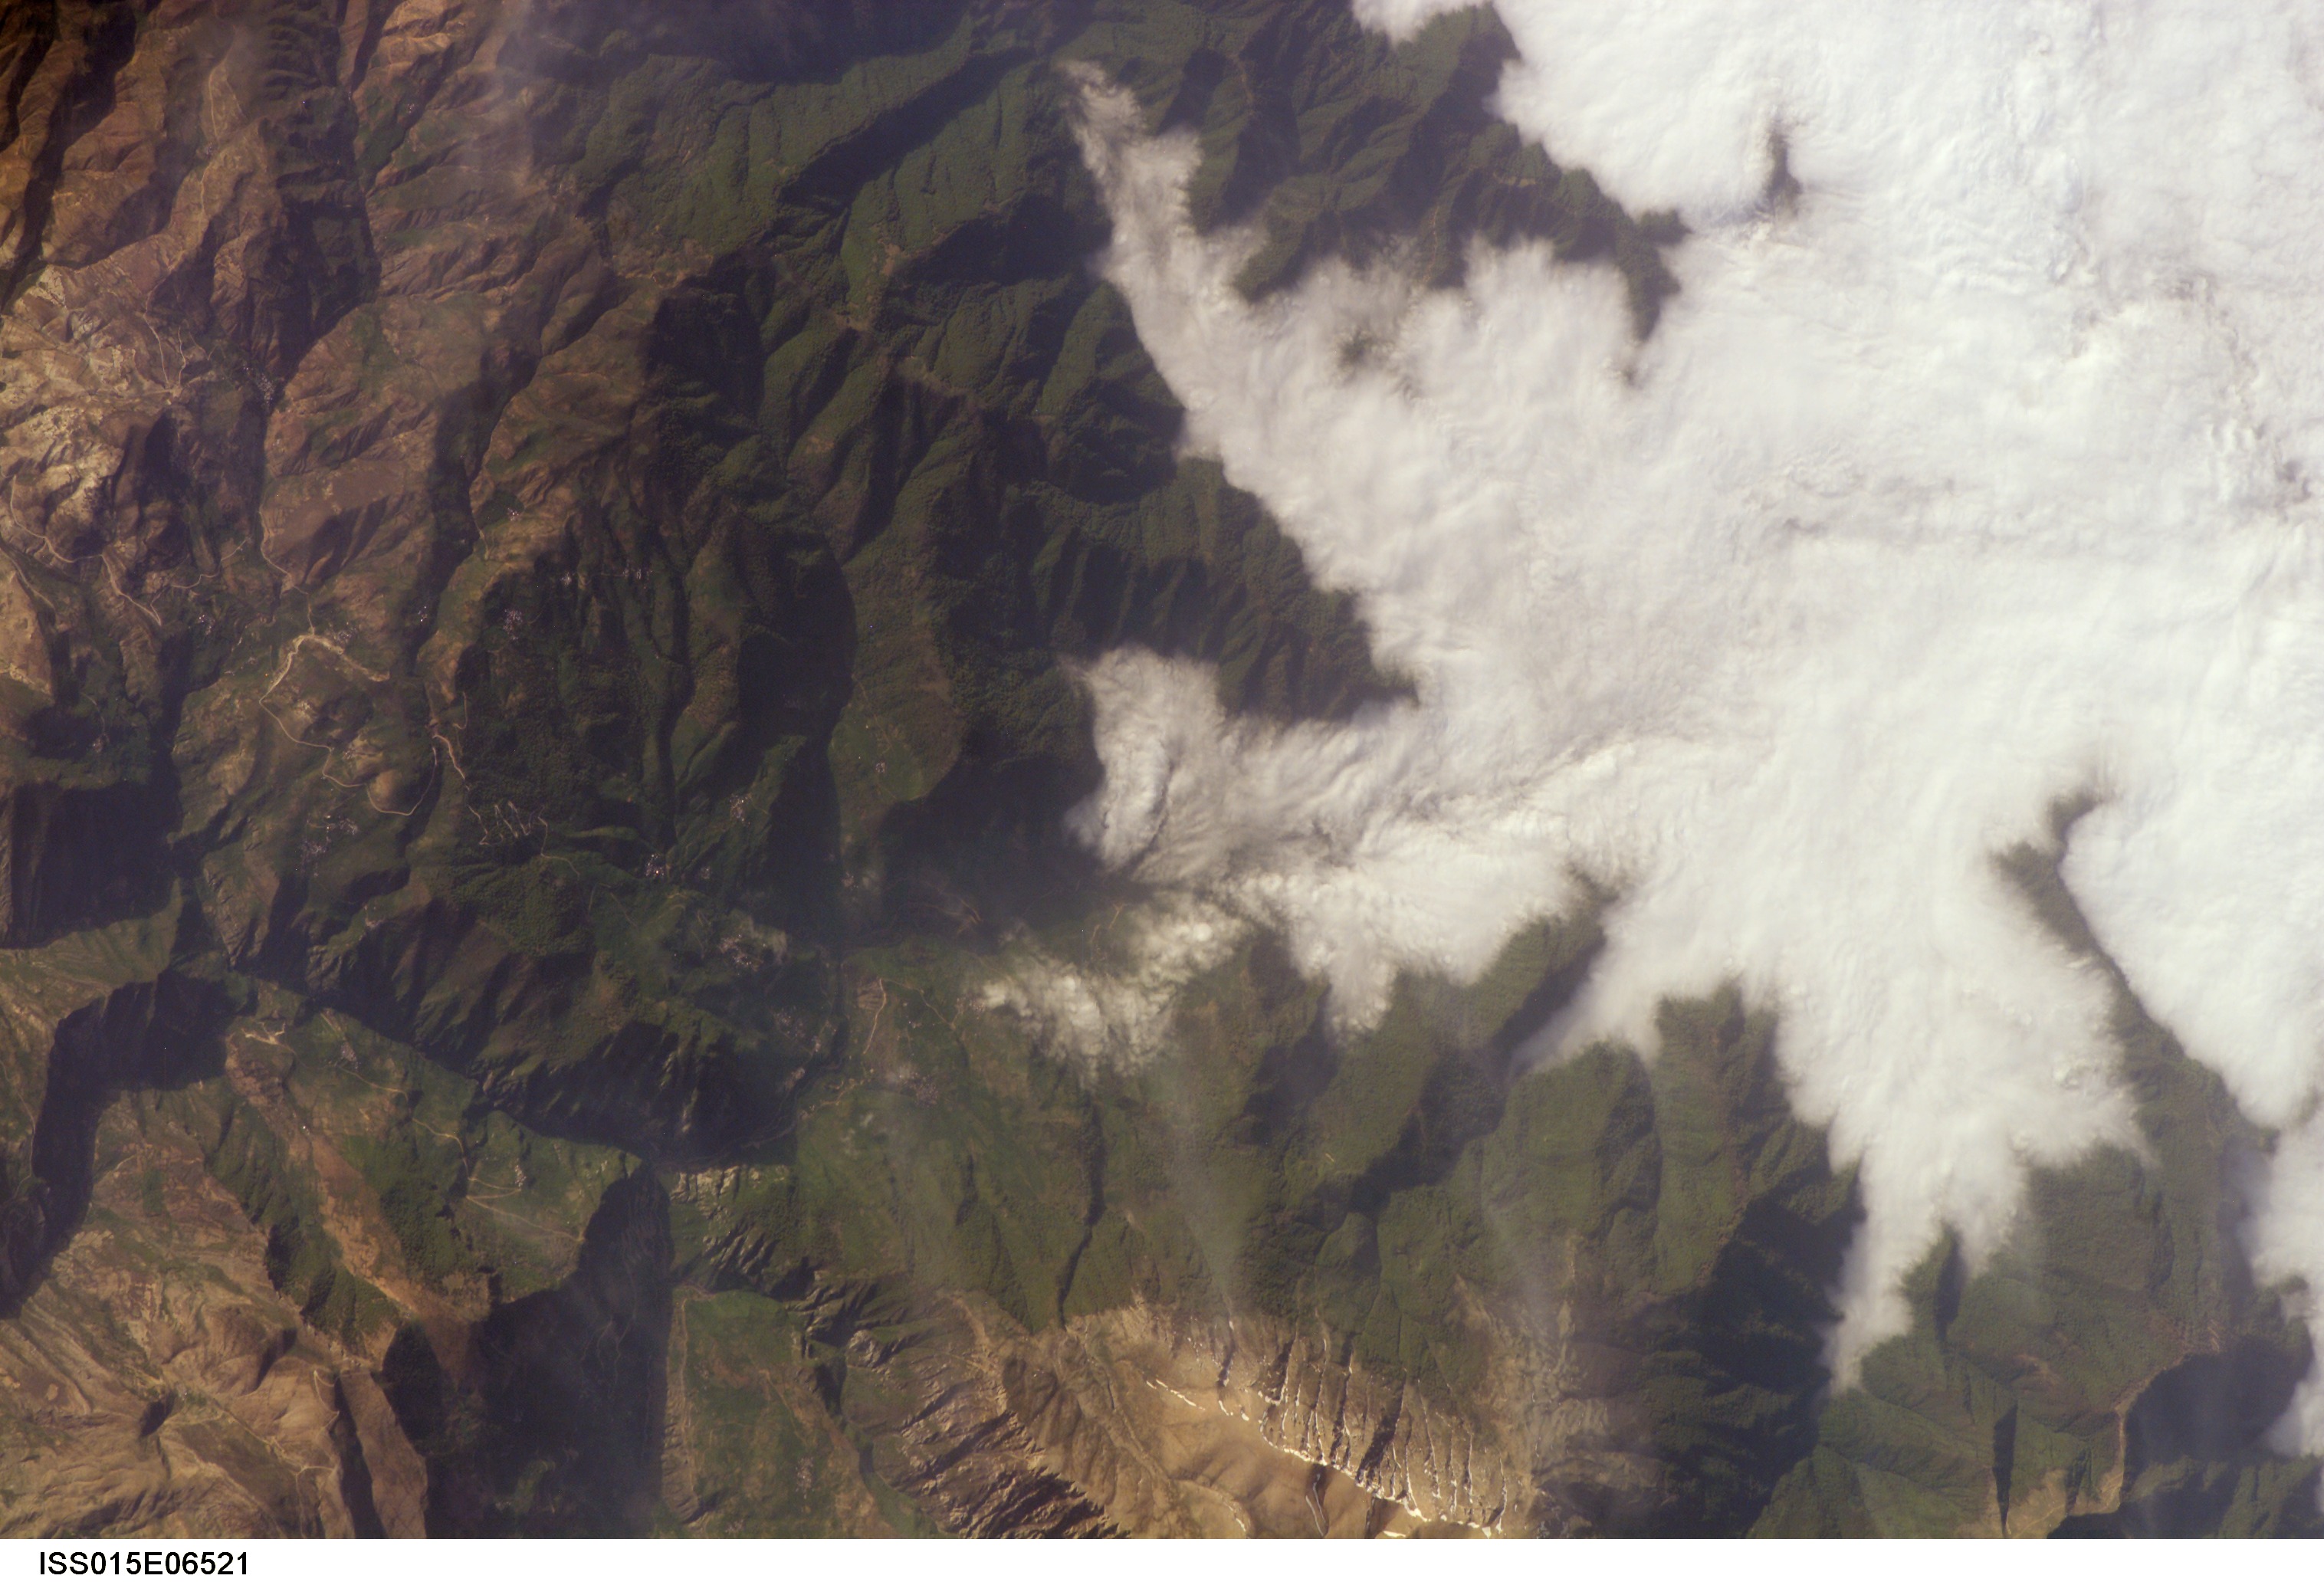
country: IRAN
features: V. FOG, N. SLOPE OF ELBURZ MTS.
